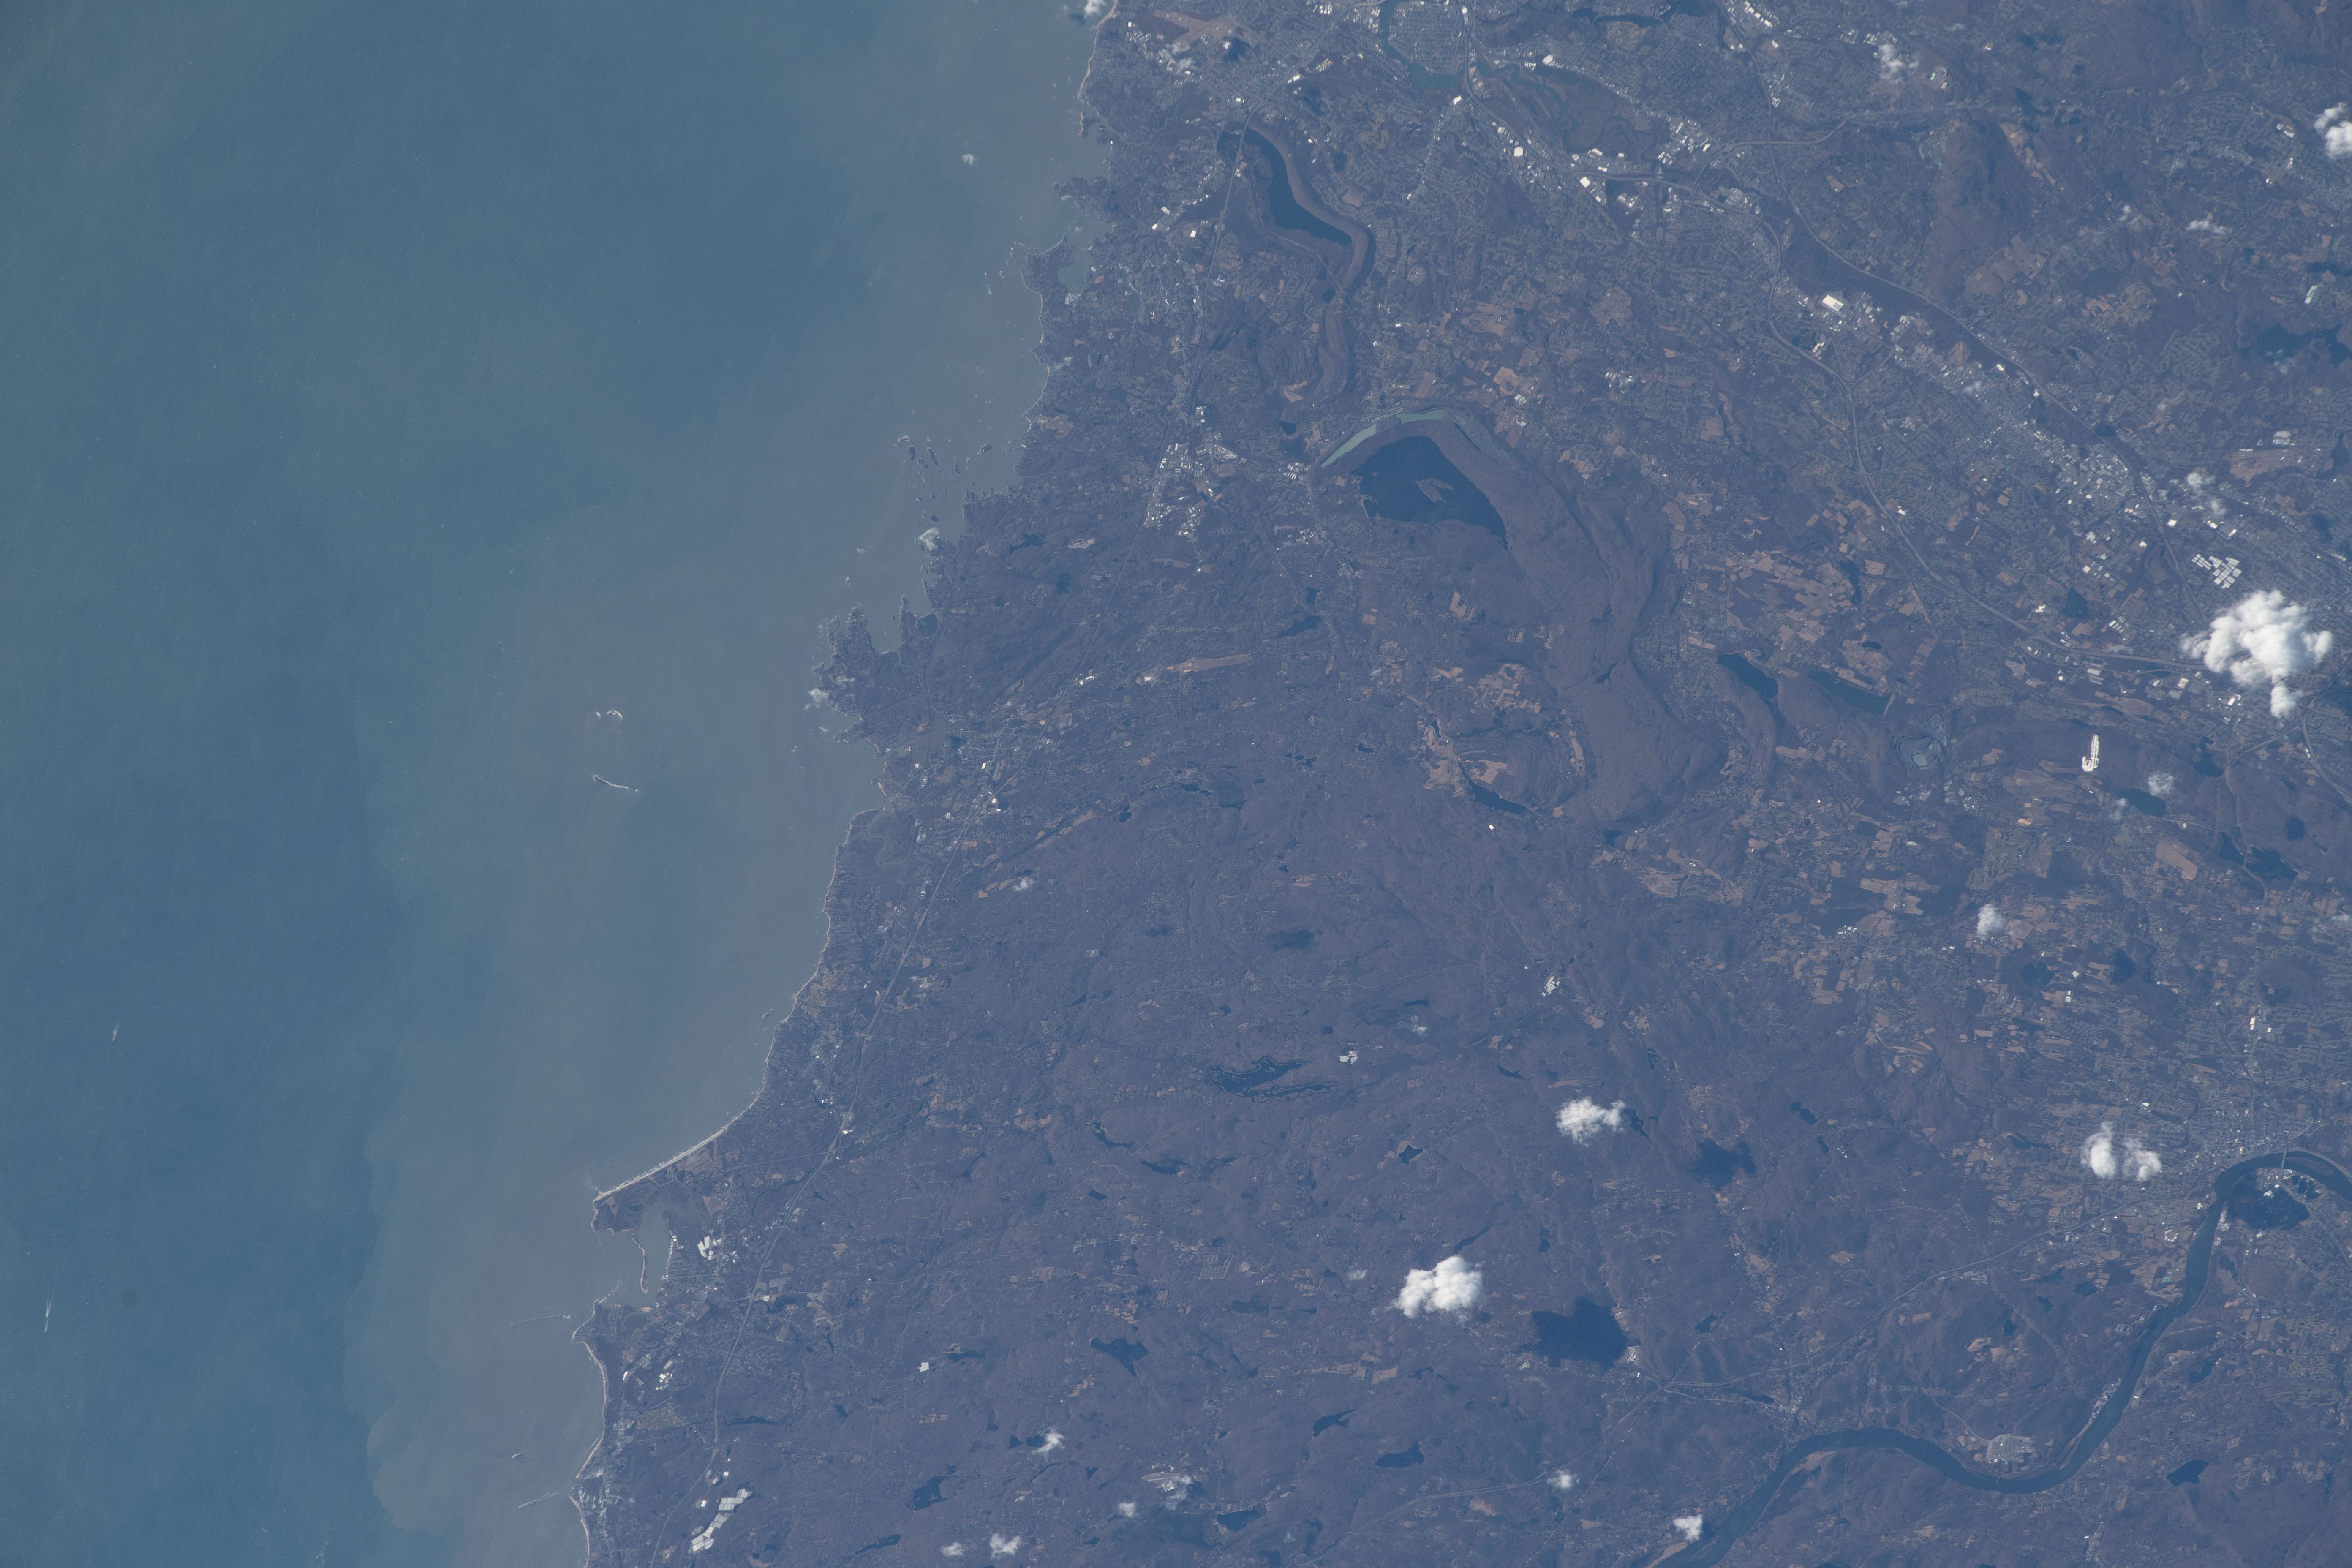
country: USA-CONNECTICUT
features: GUILFORD LAKE, HAMMONASSET BEACH STATE PARK, COCKAPONSET STATE PARK
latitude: 41.3
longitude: -72.7
